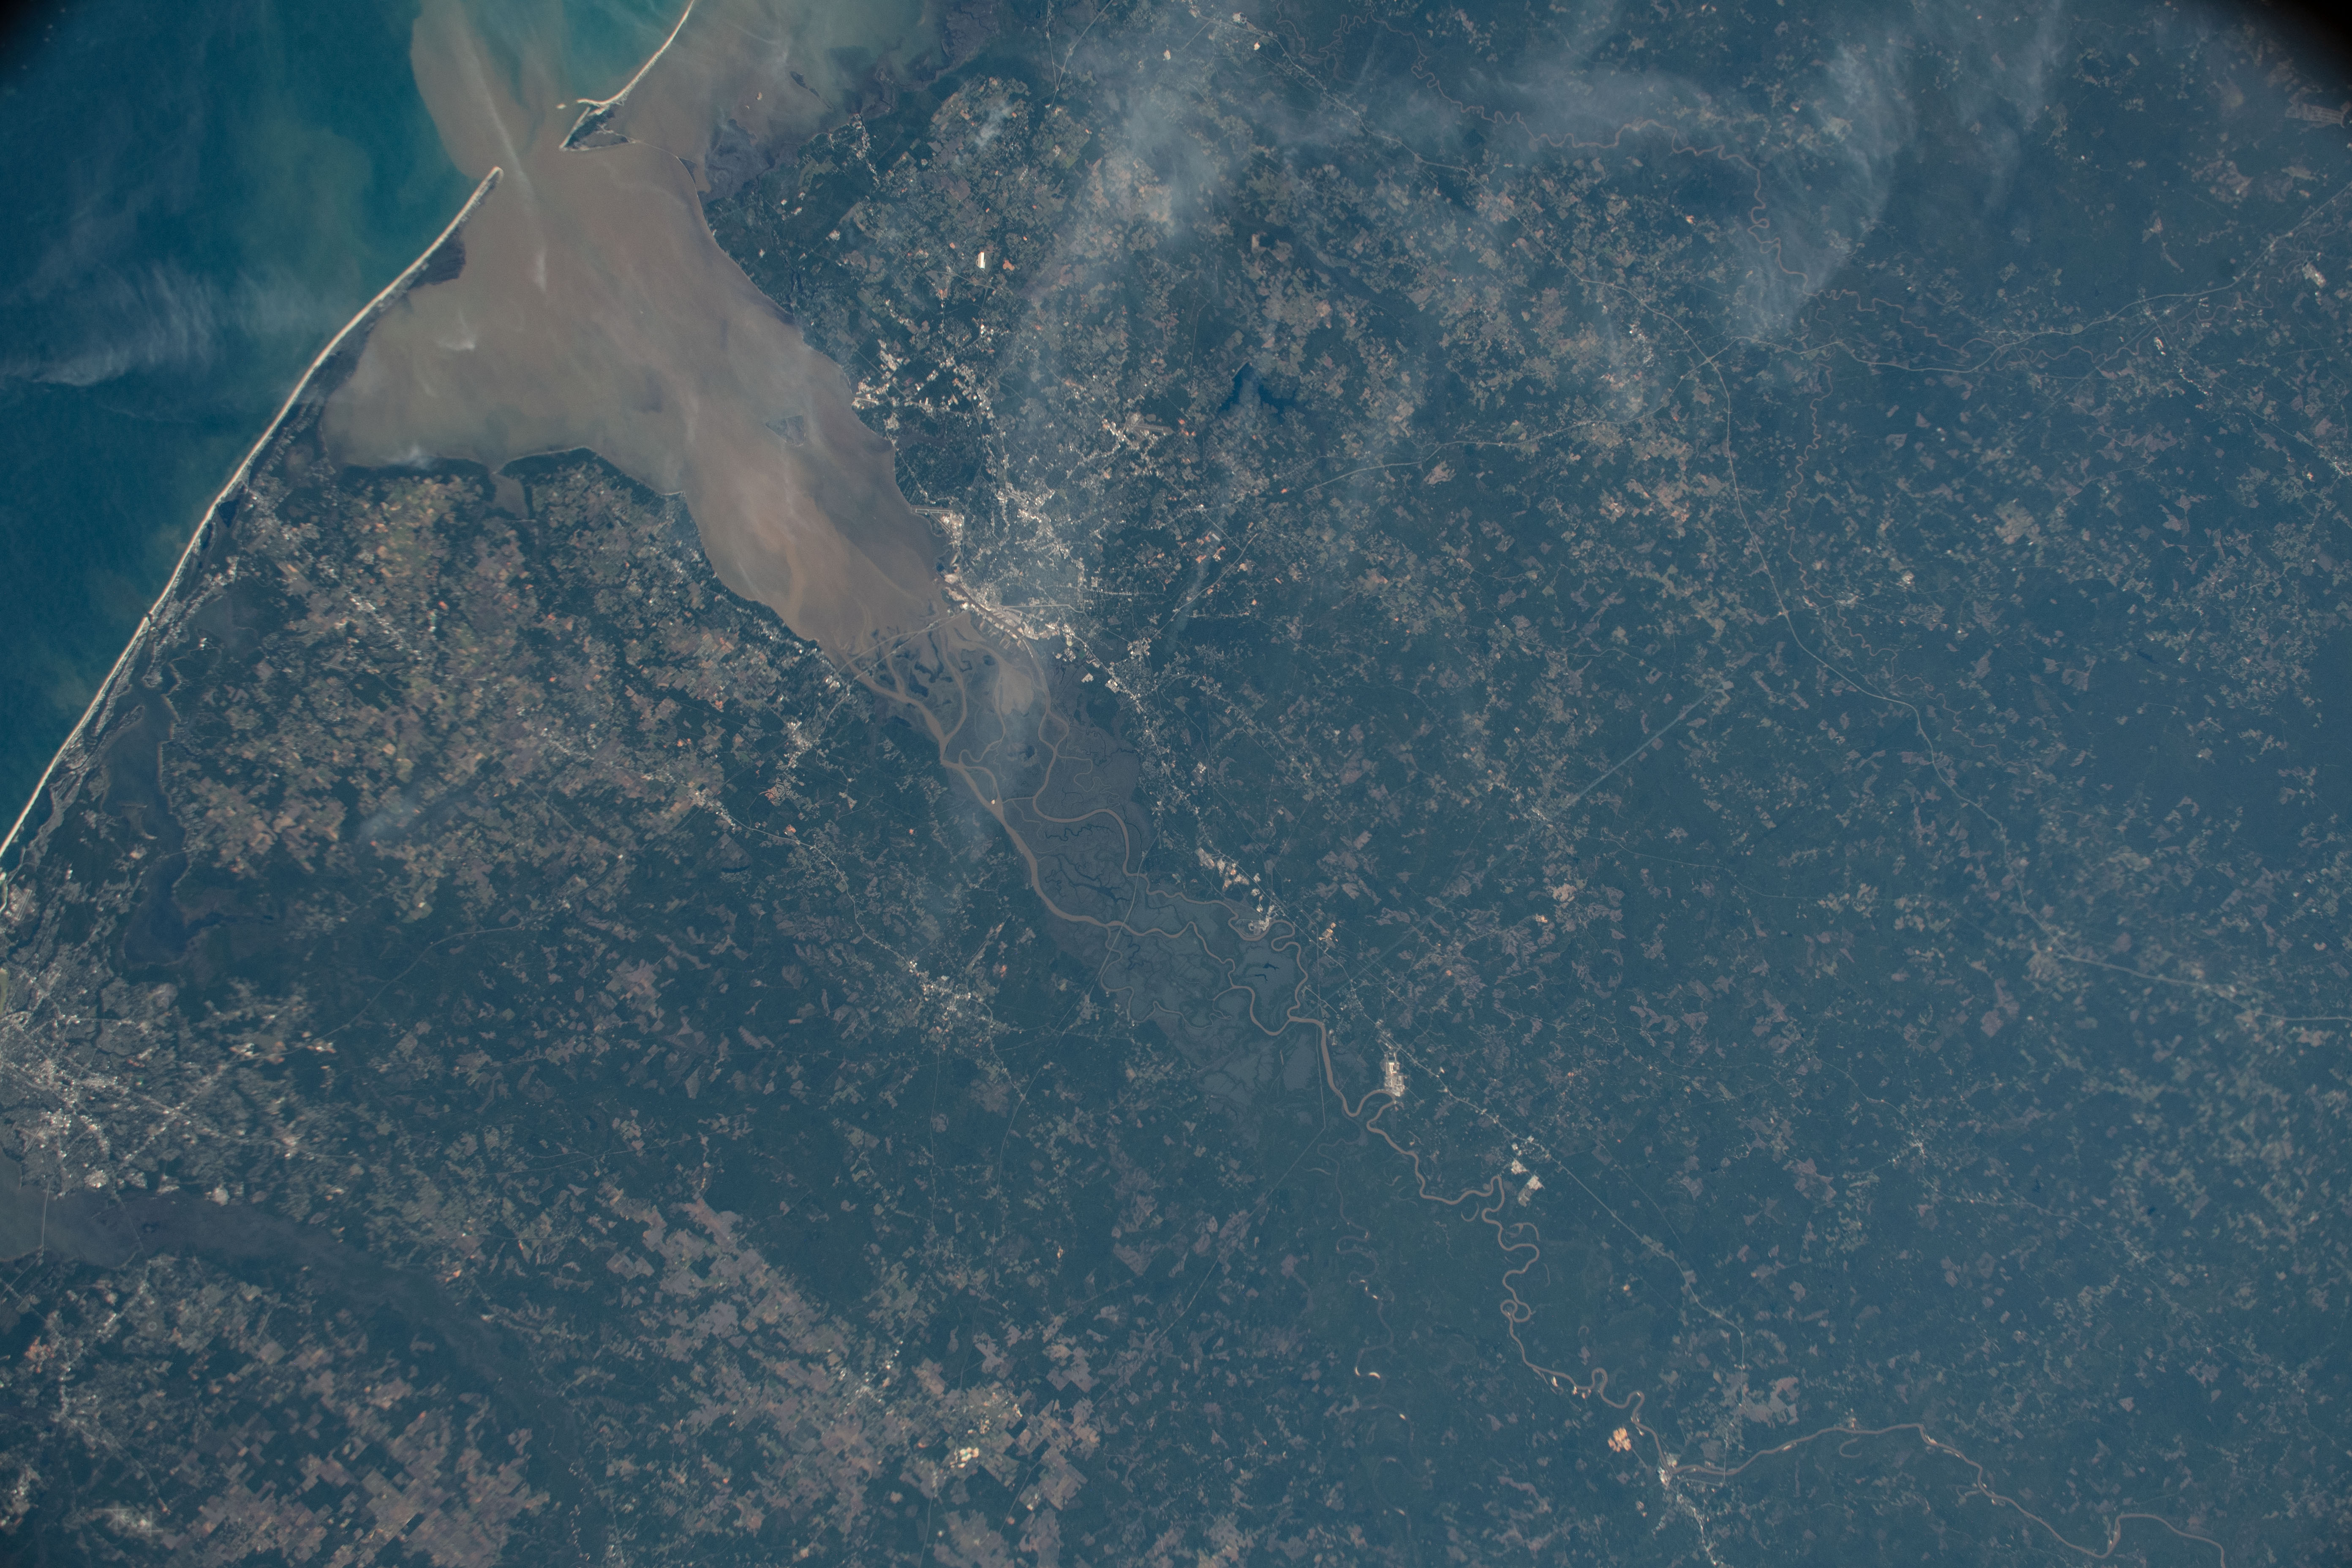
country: USA-ALABAMA
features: MOBILE BAY, PERDIDO BAY
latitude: 31.0
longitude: -88.0
